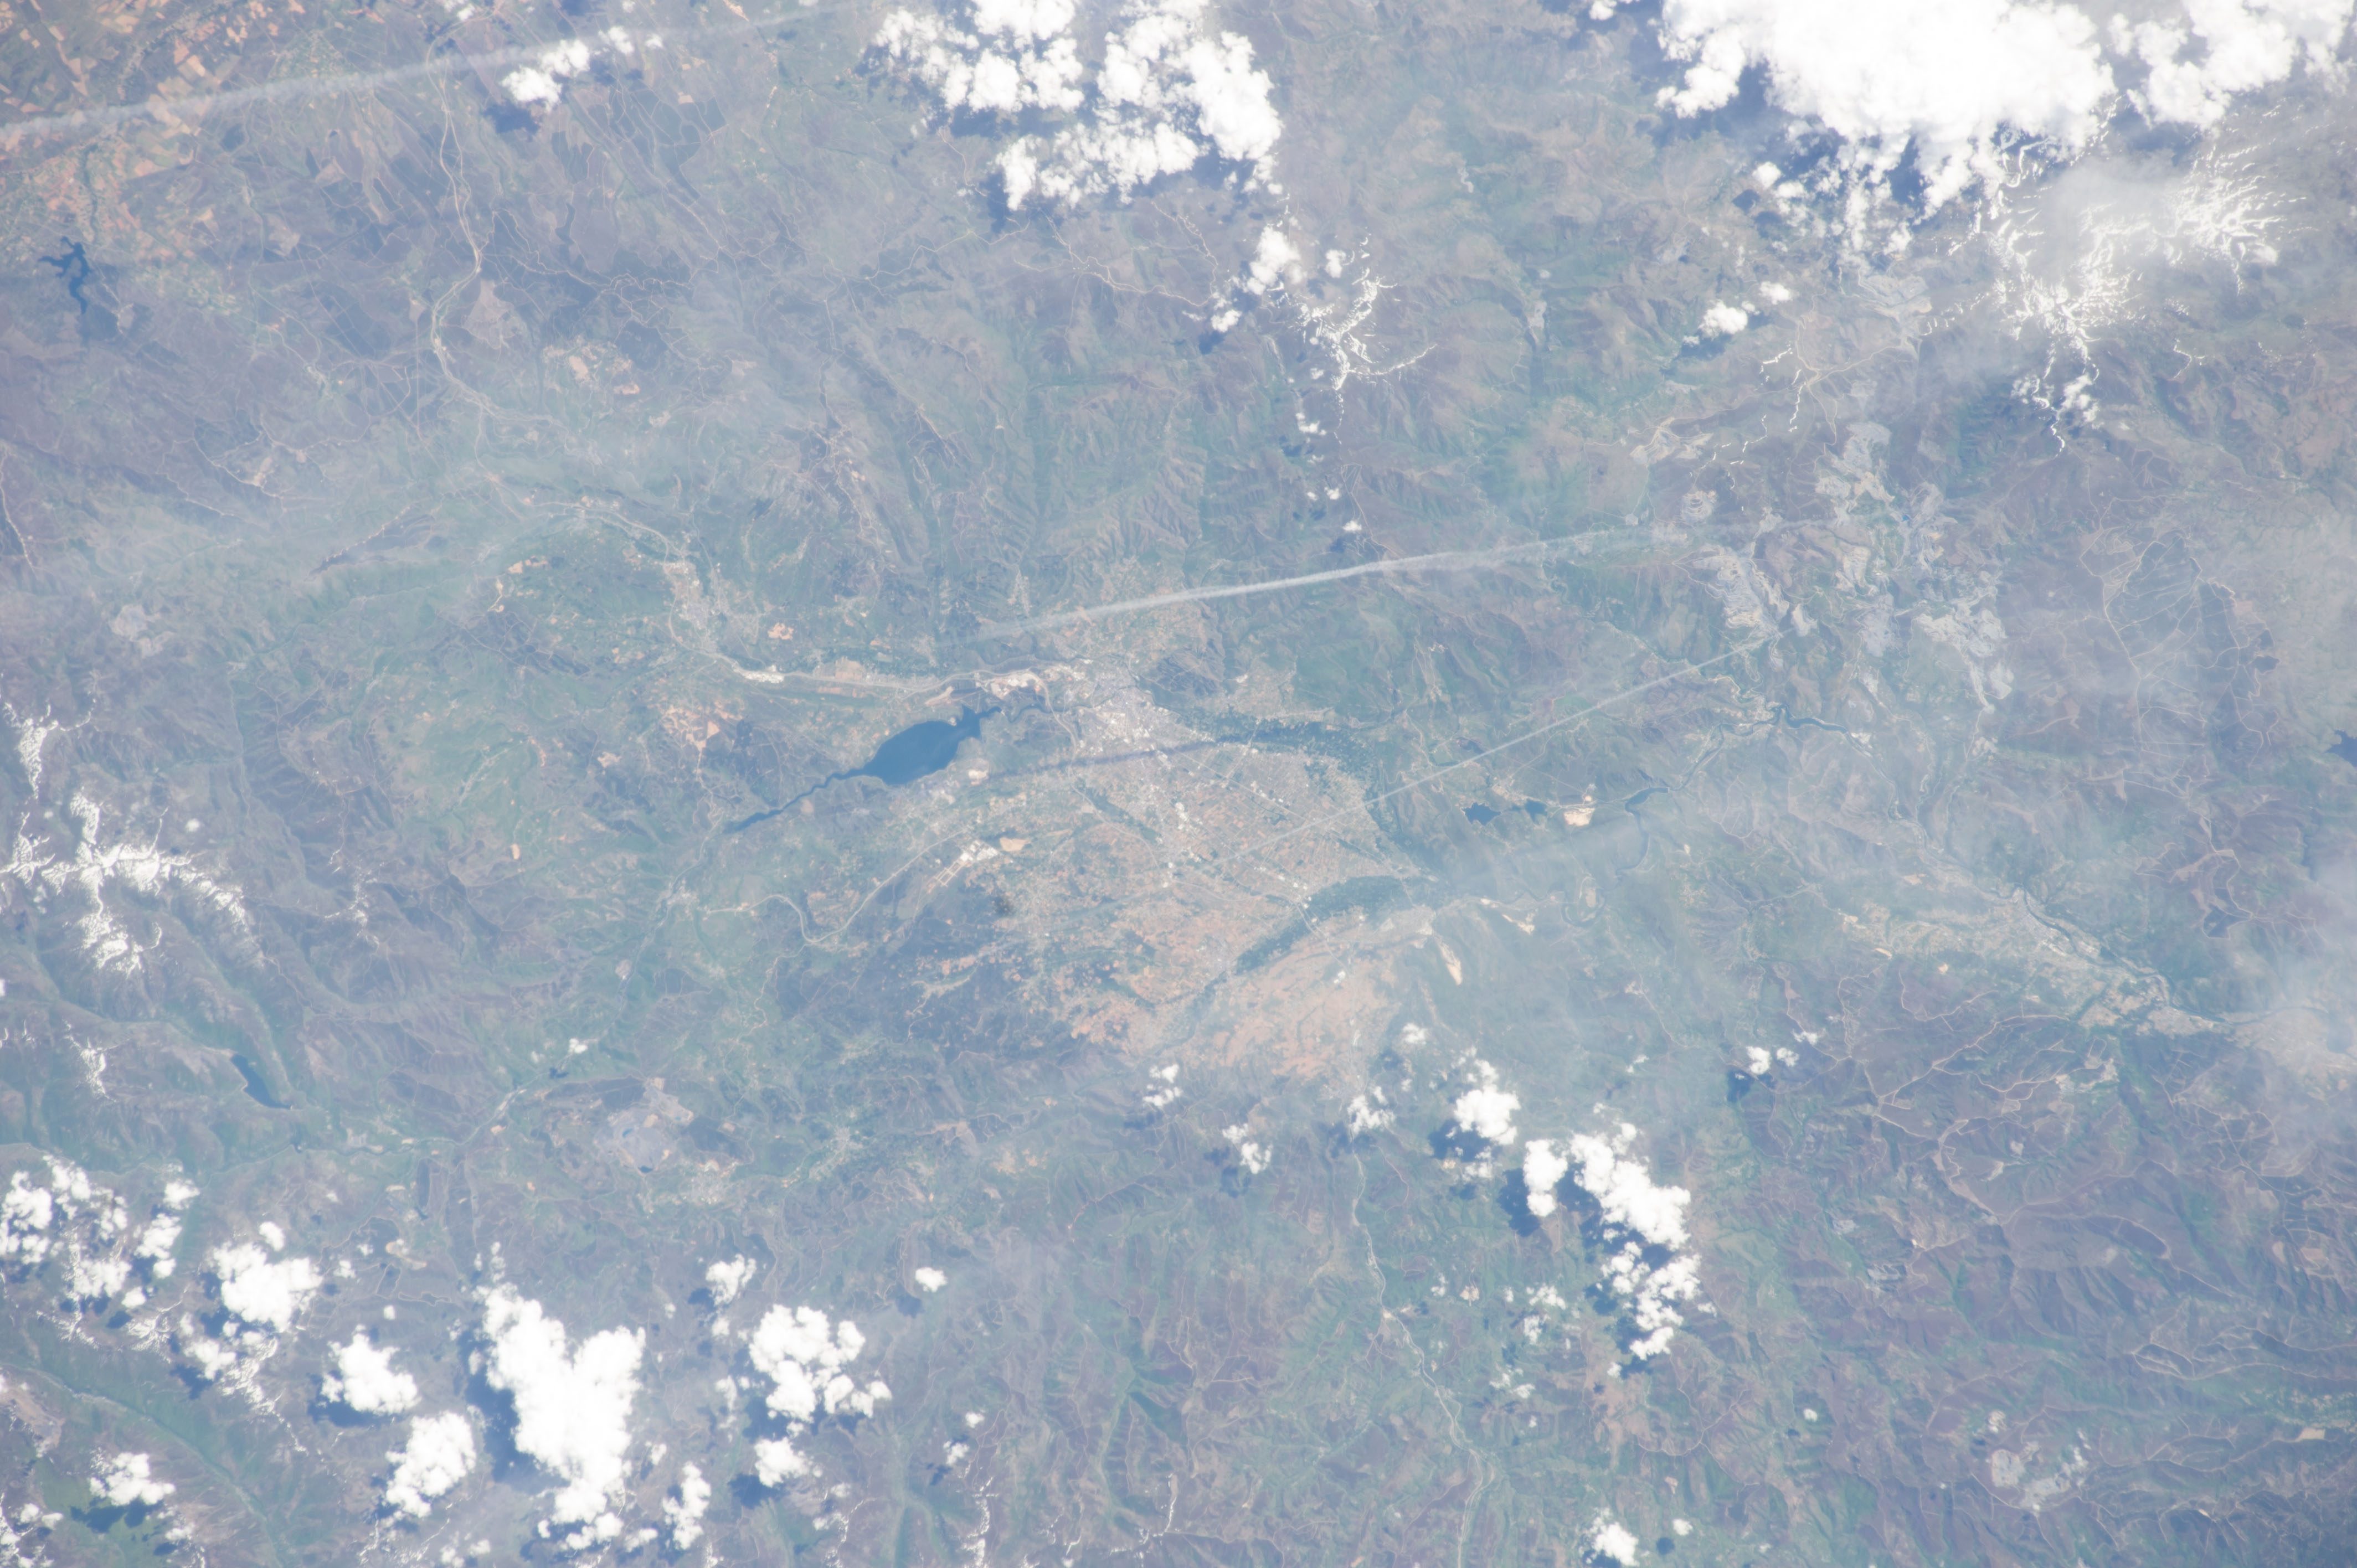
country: SPAIN
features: GOLF CLUB EL BIERZO, BARCELONA RESERVOIR, PONFERRADA CITY
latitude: 42.6
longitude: -6.7
